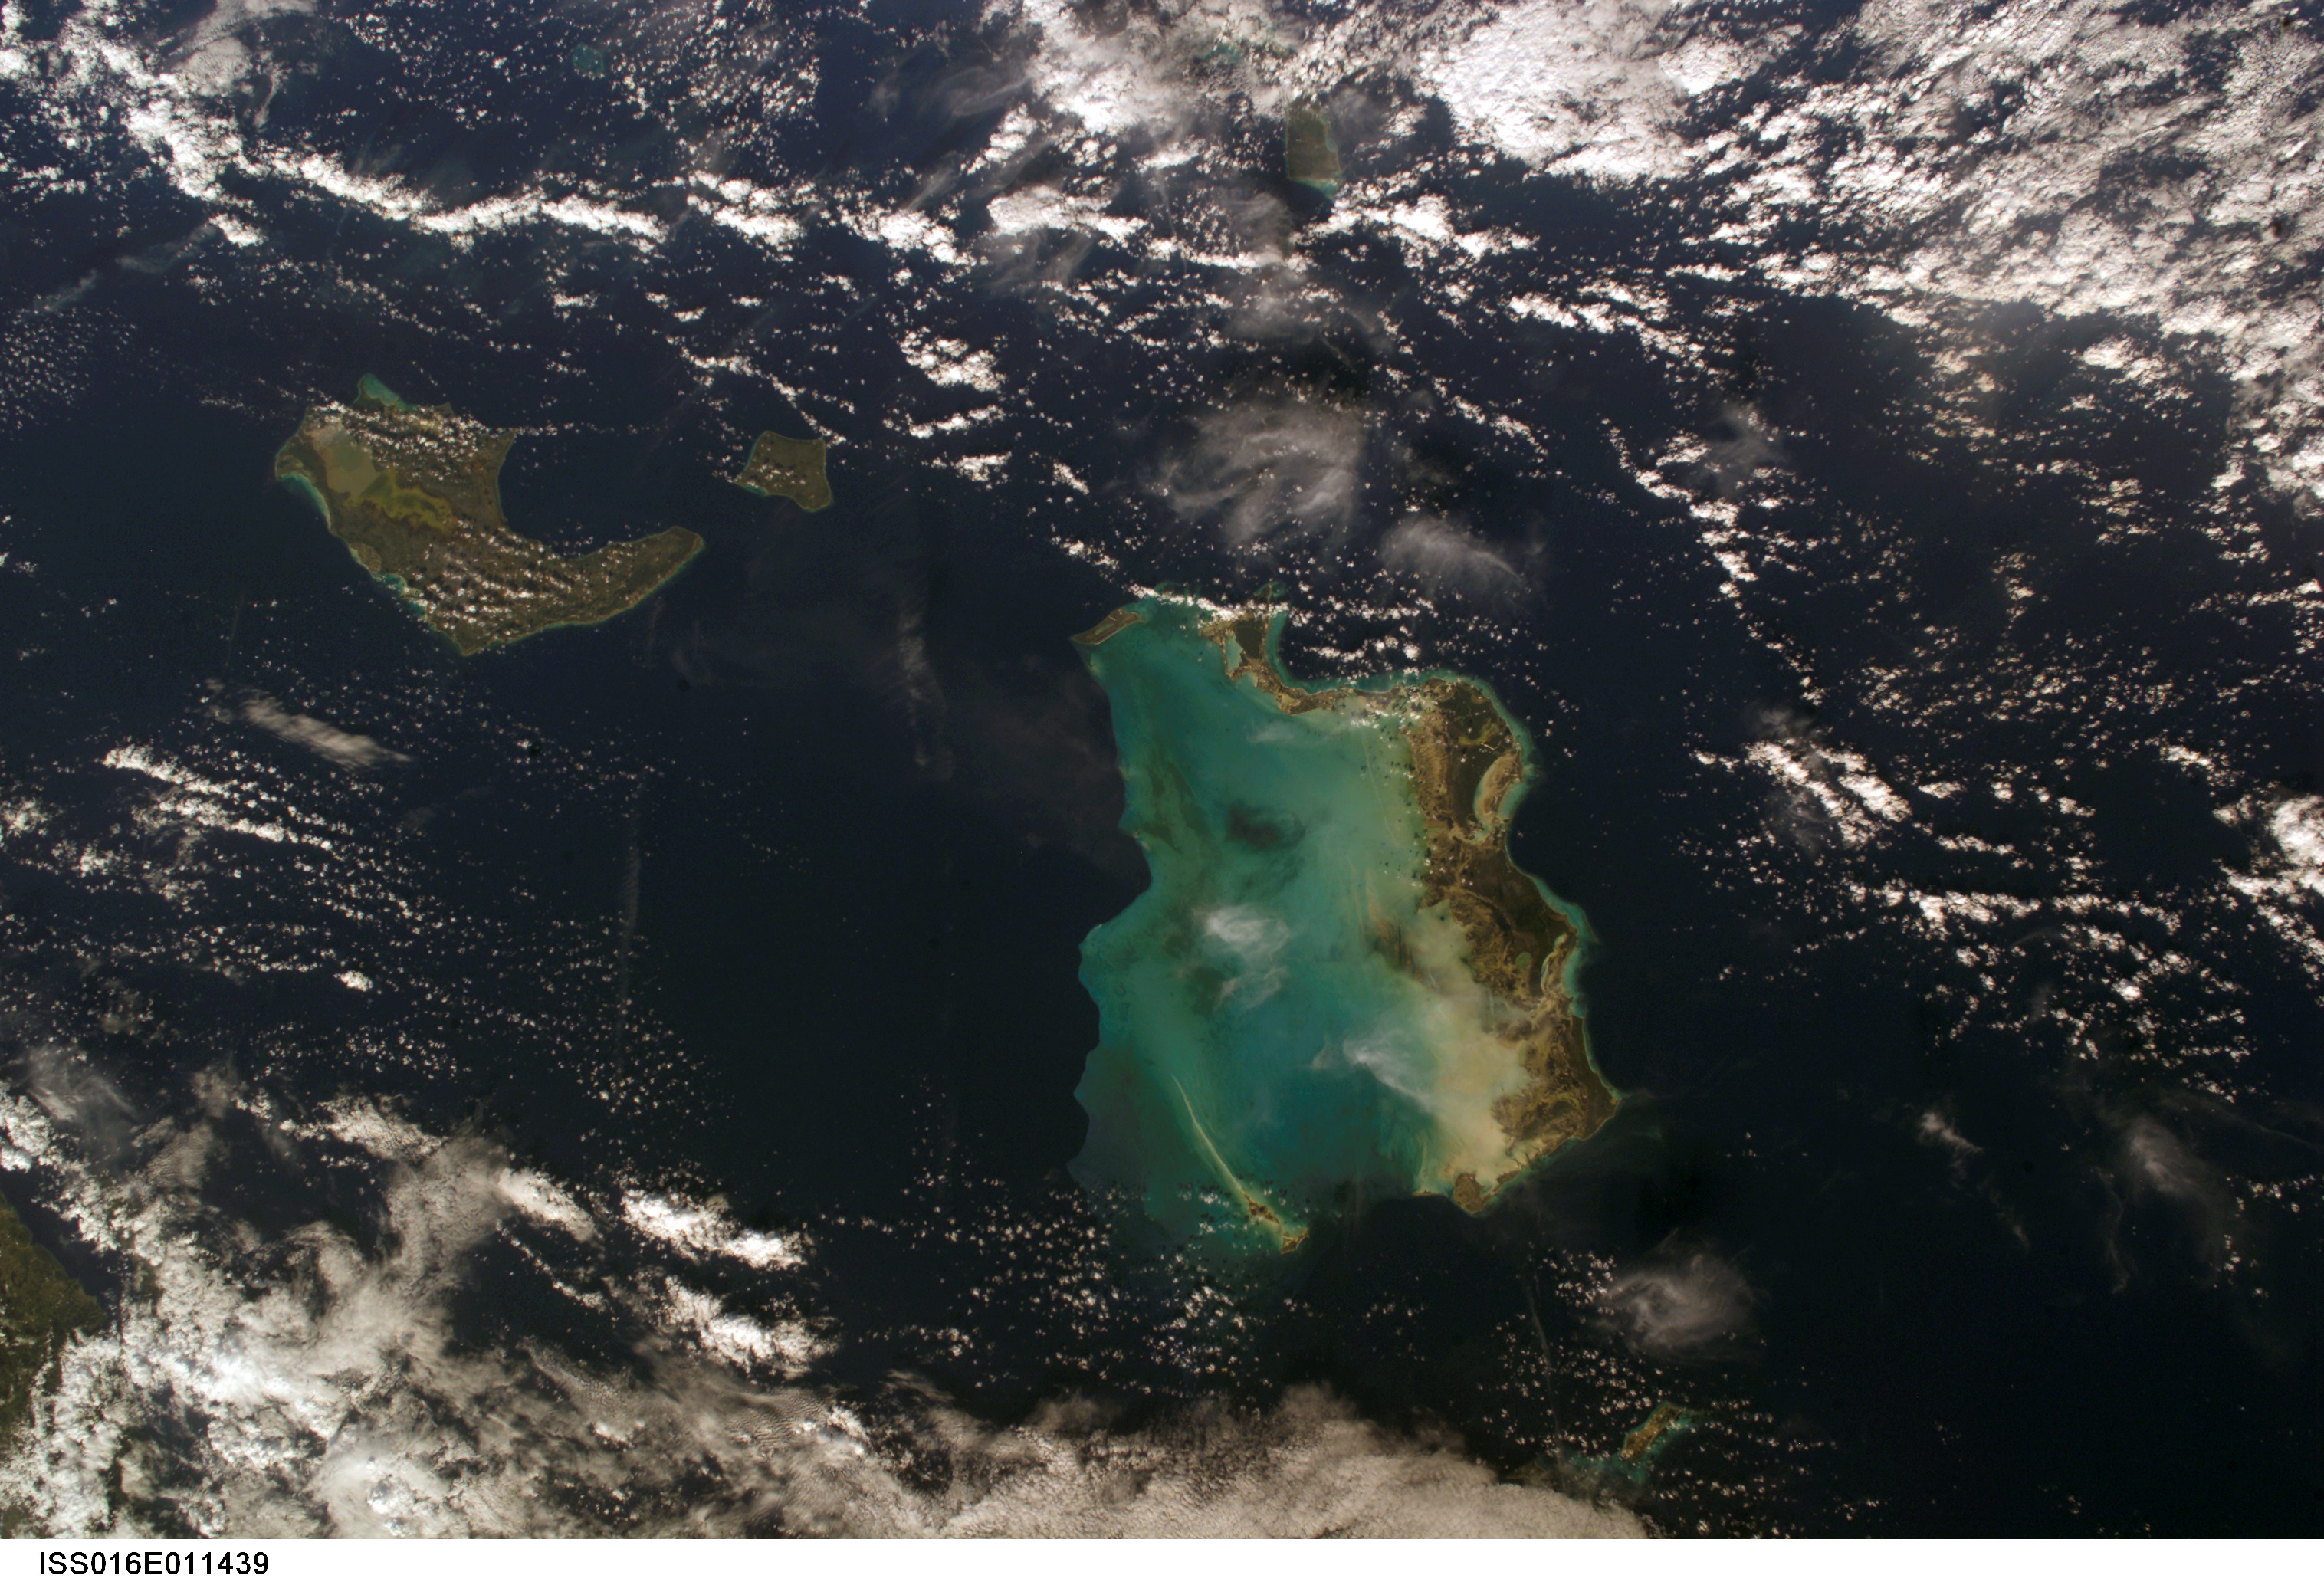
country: TURKS AND CAICOS IS.
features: GREAT INAGUA IS., CAICOS IS.
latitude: 21.5
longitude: -72.5
